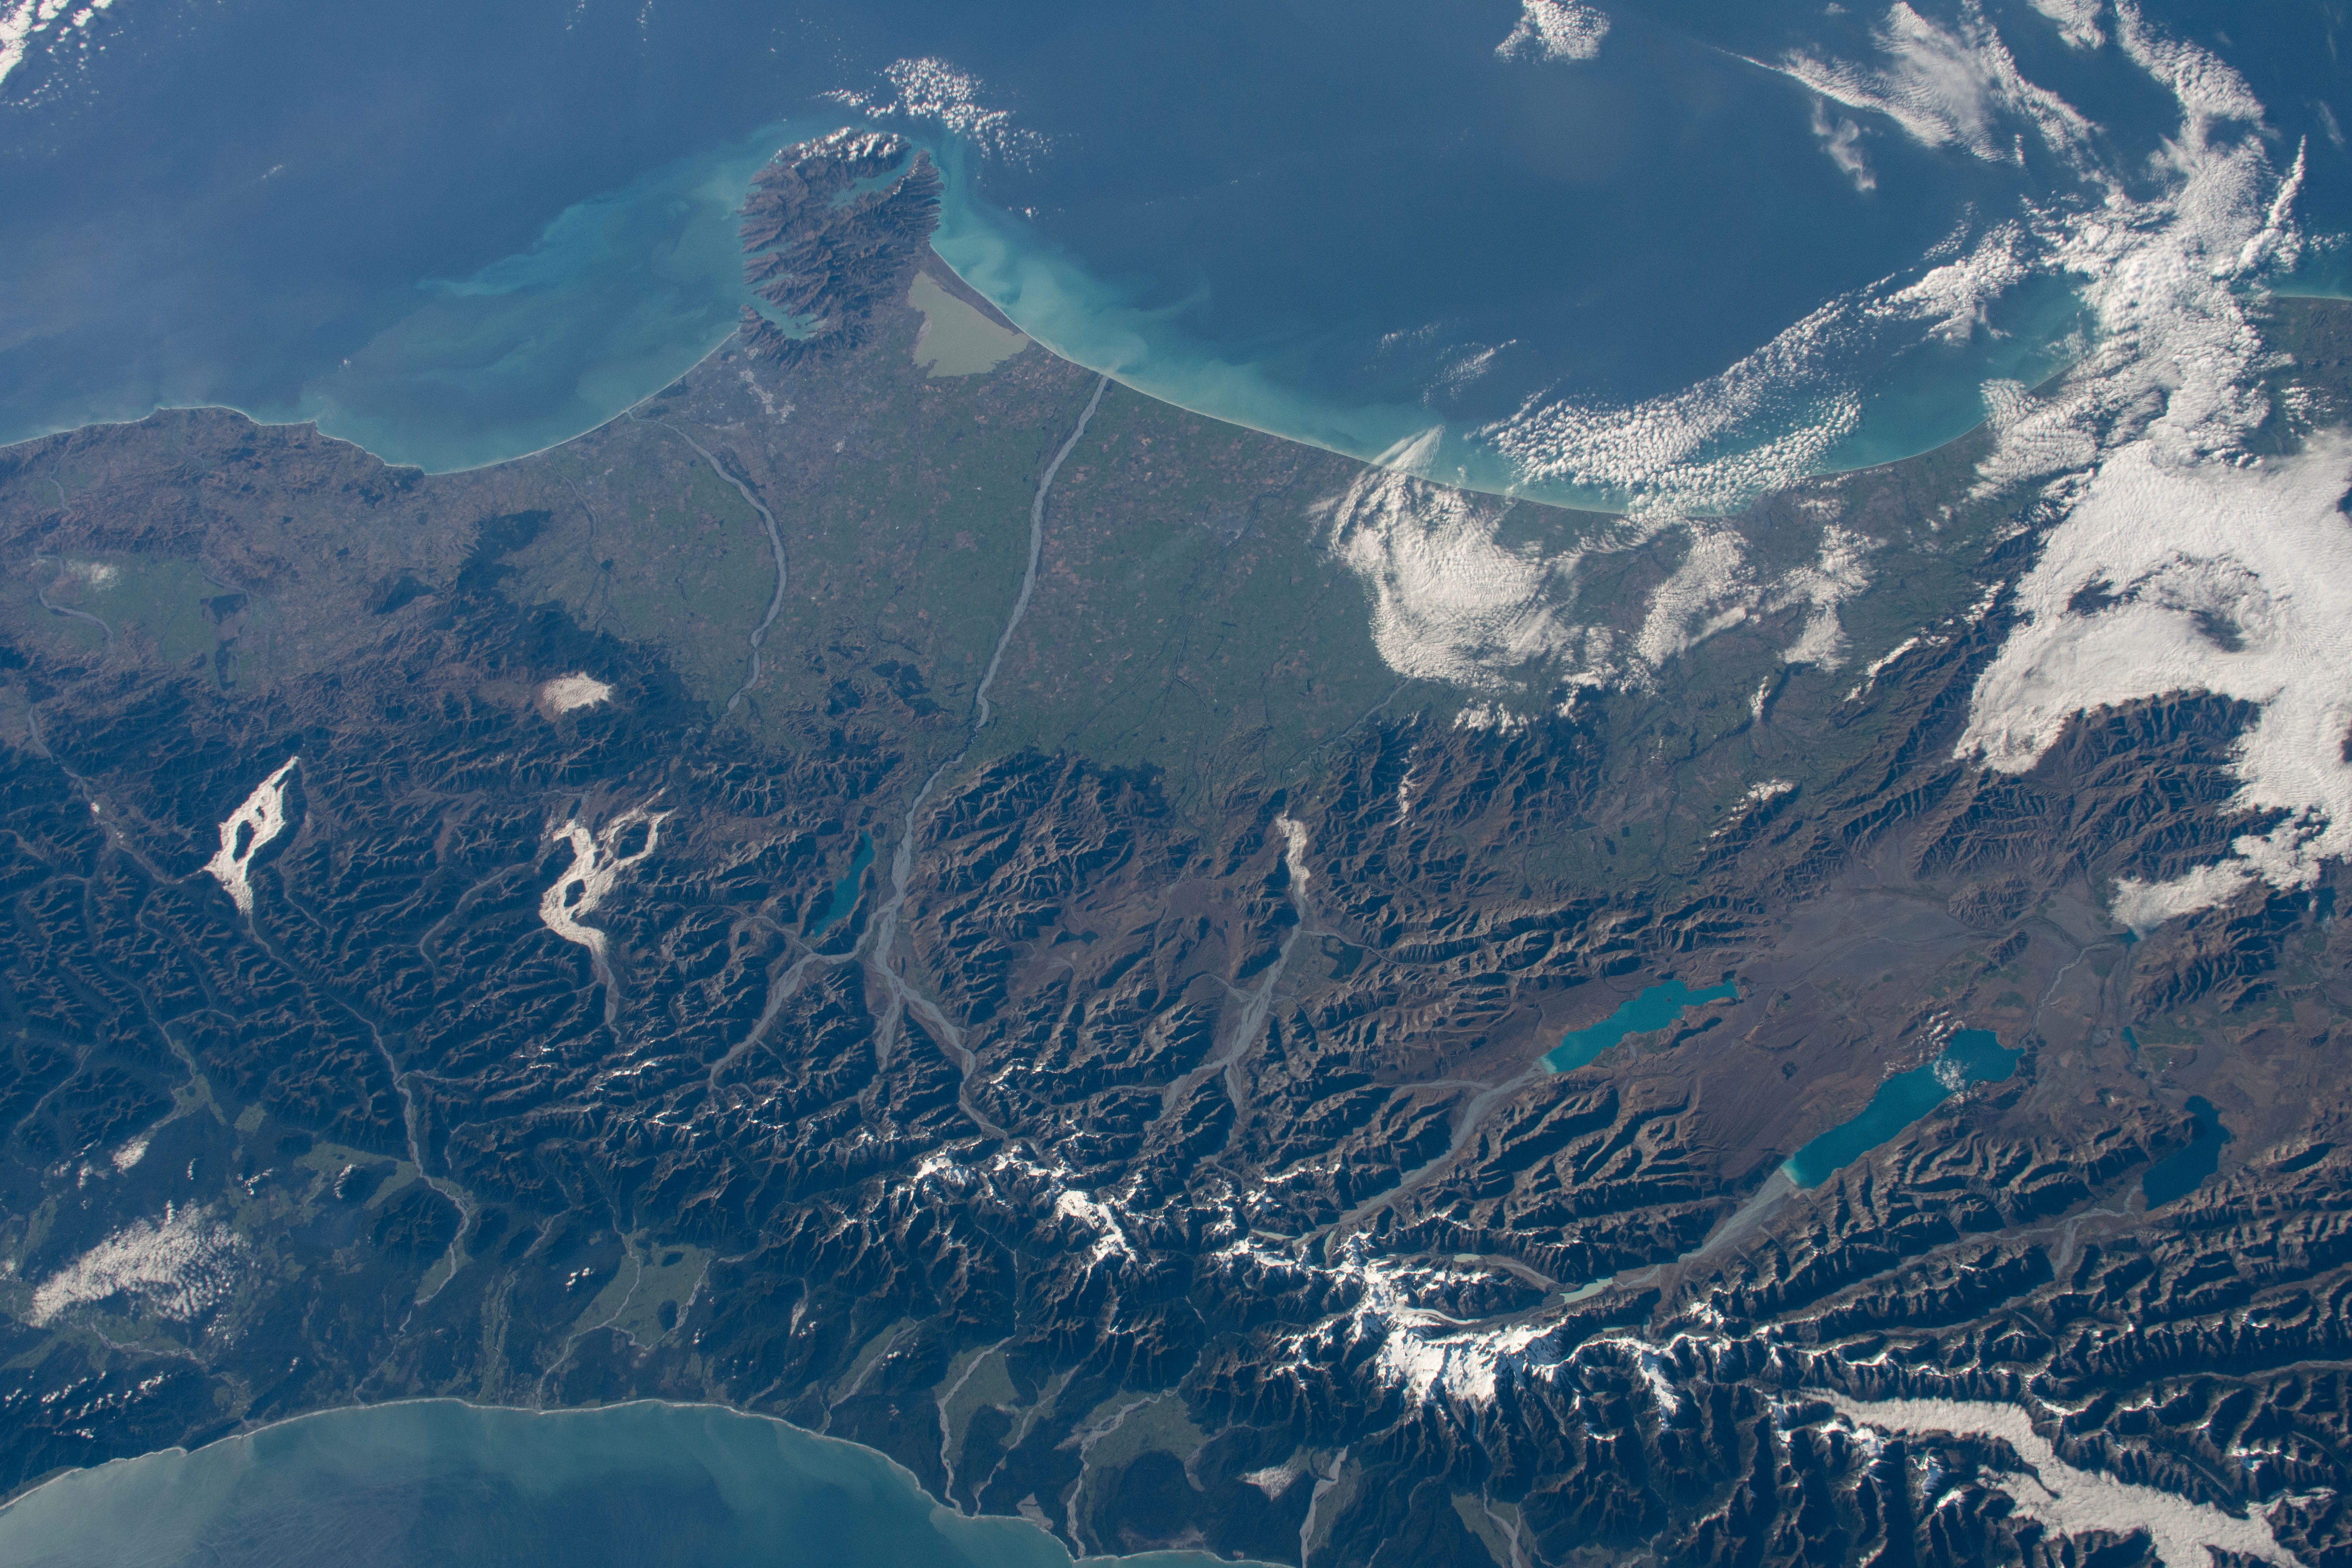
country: NEW ZEALAND-SI
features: ARTHURS PASS NATIONAL PARK, GLENTANNER, AKAROA
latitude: -44.0
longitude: 170.0
